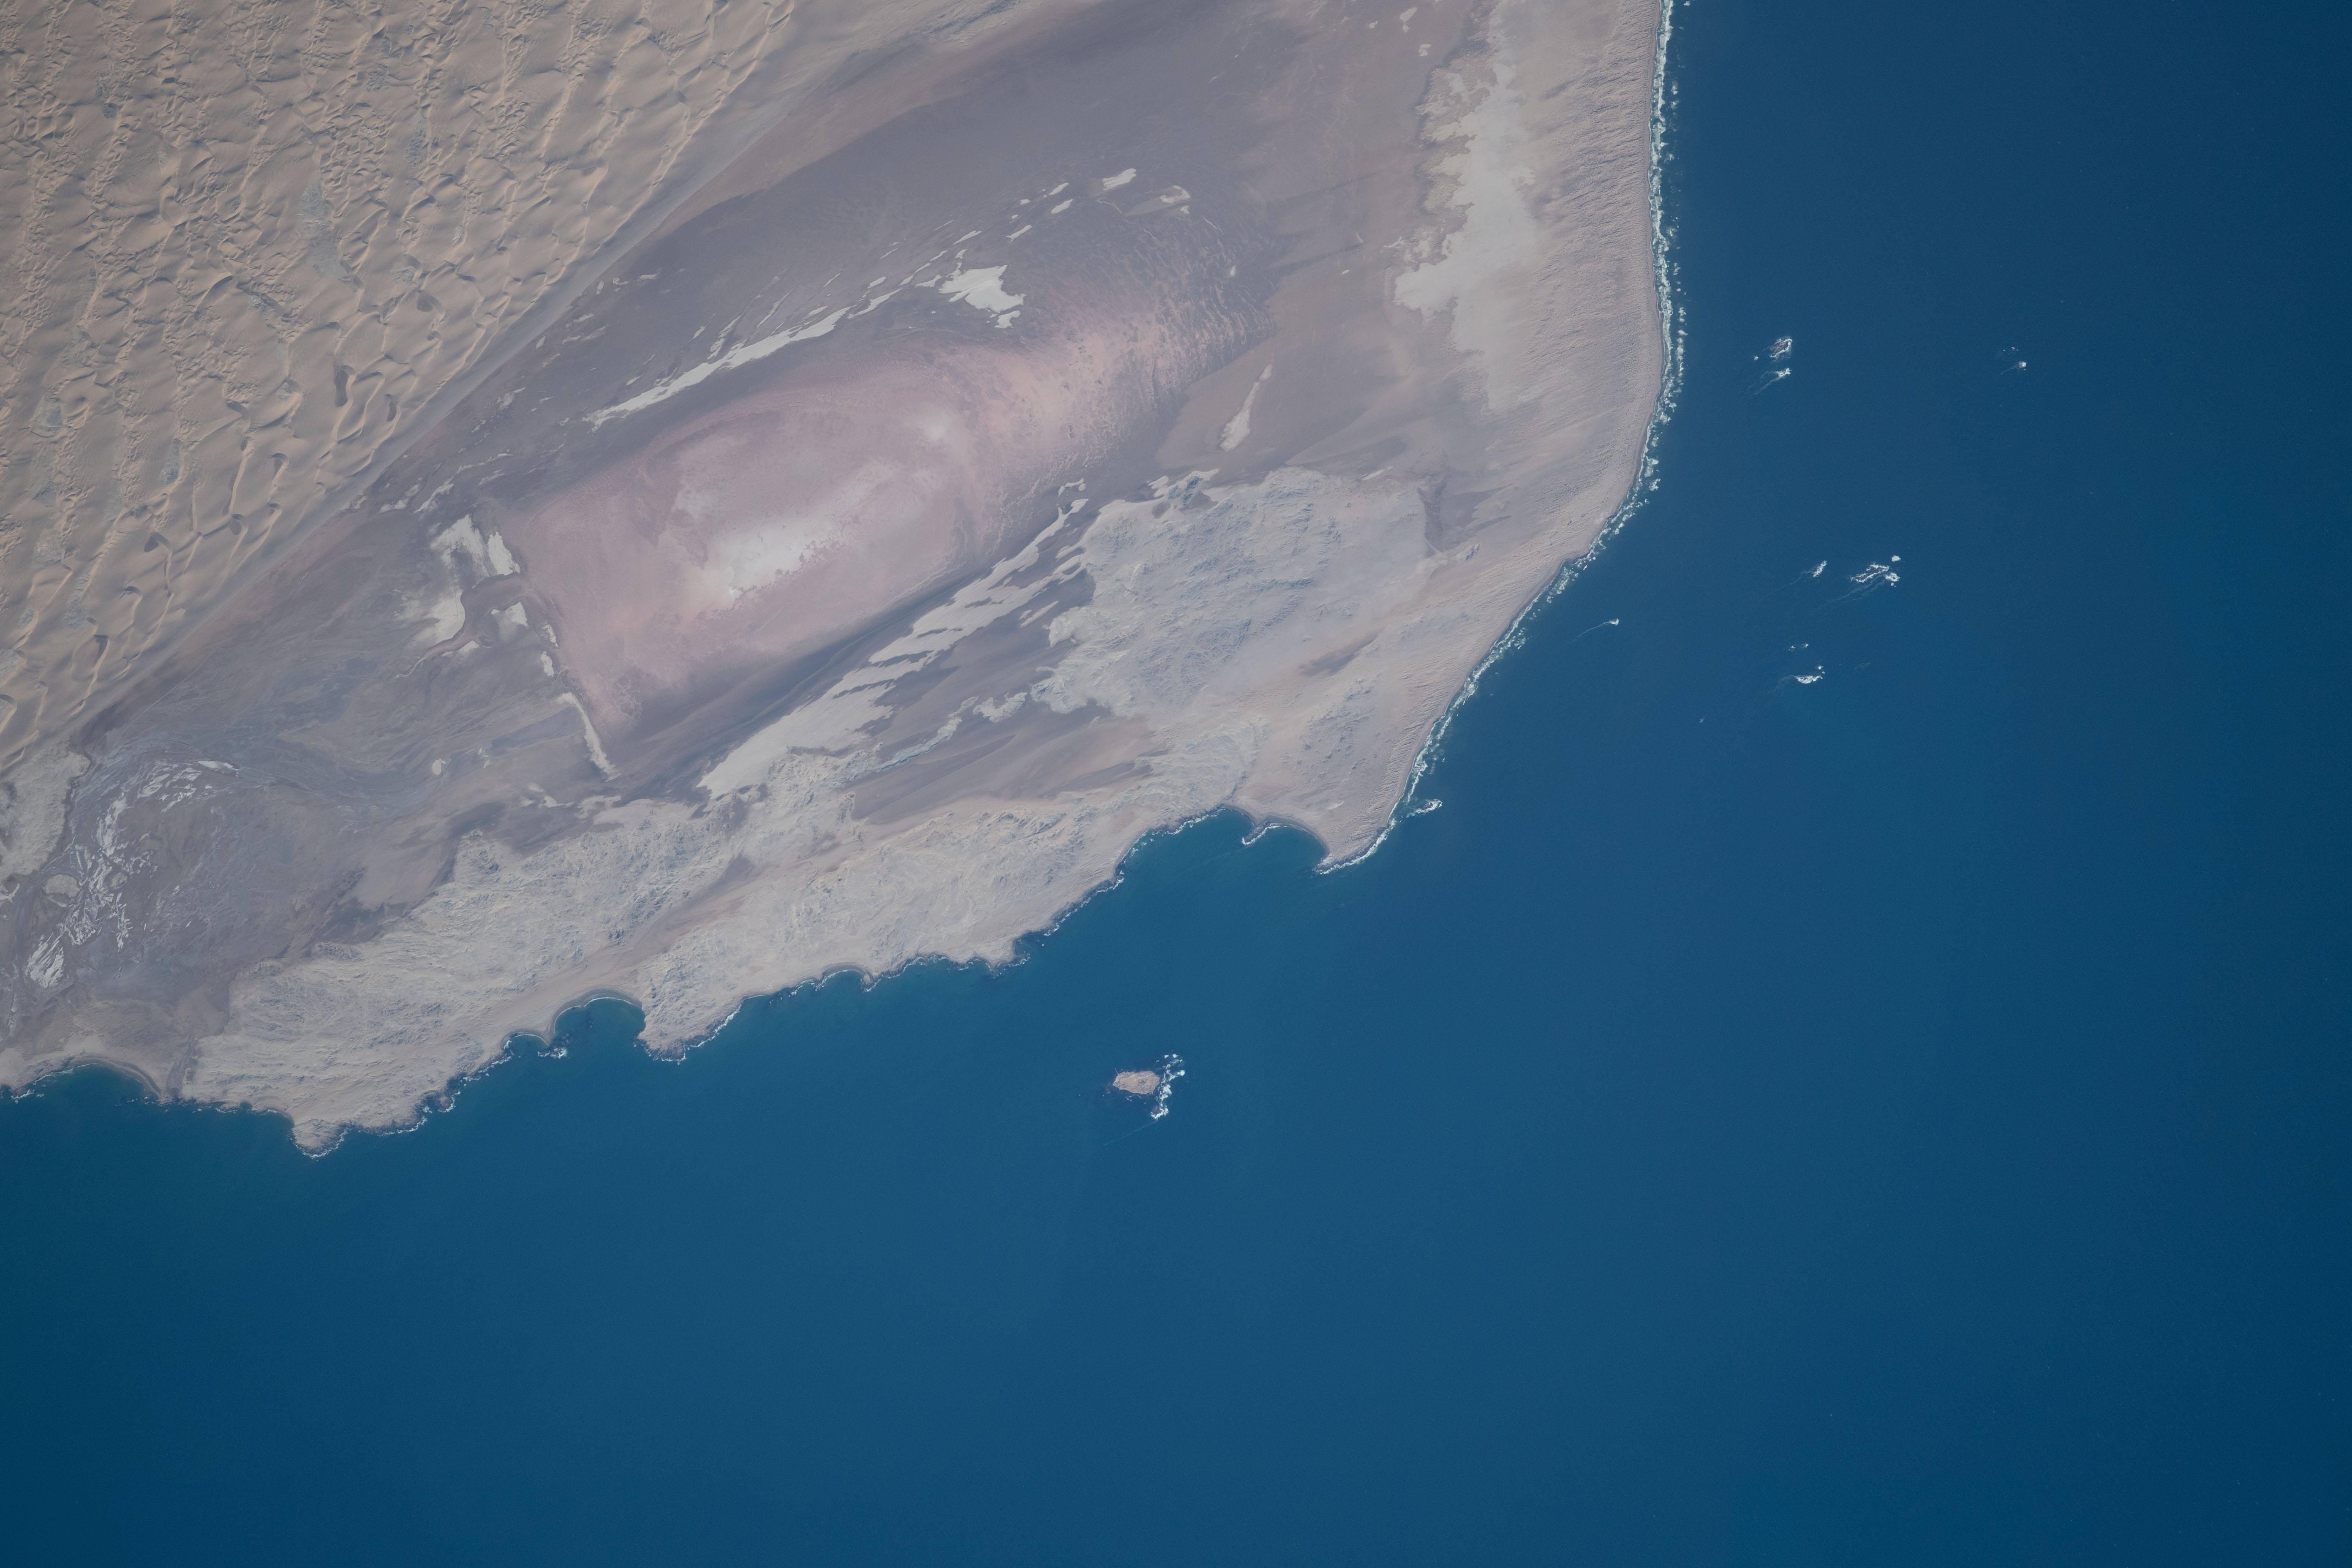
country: NAMIBIA
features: NAMIB DESERT
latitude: -26.3
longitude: 15.0
